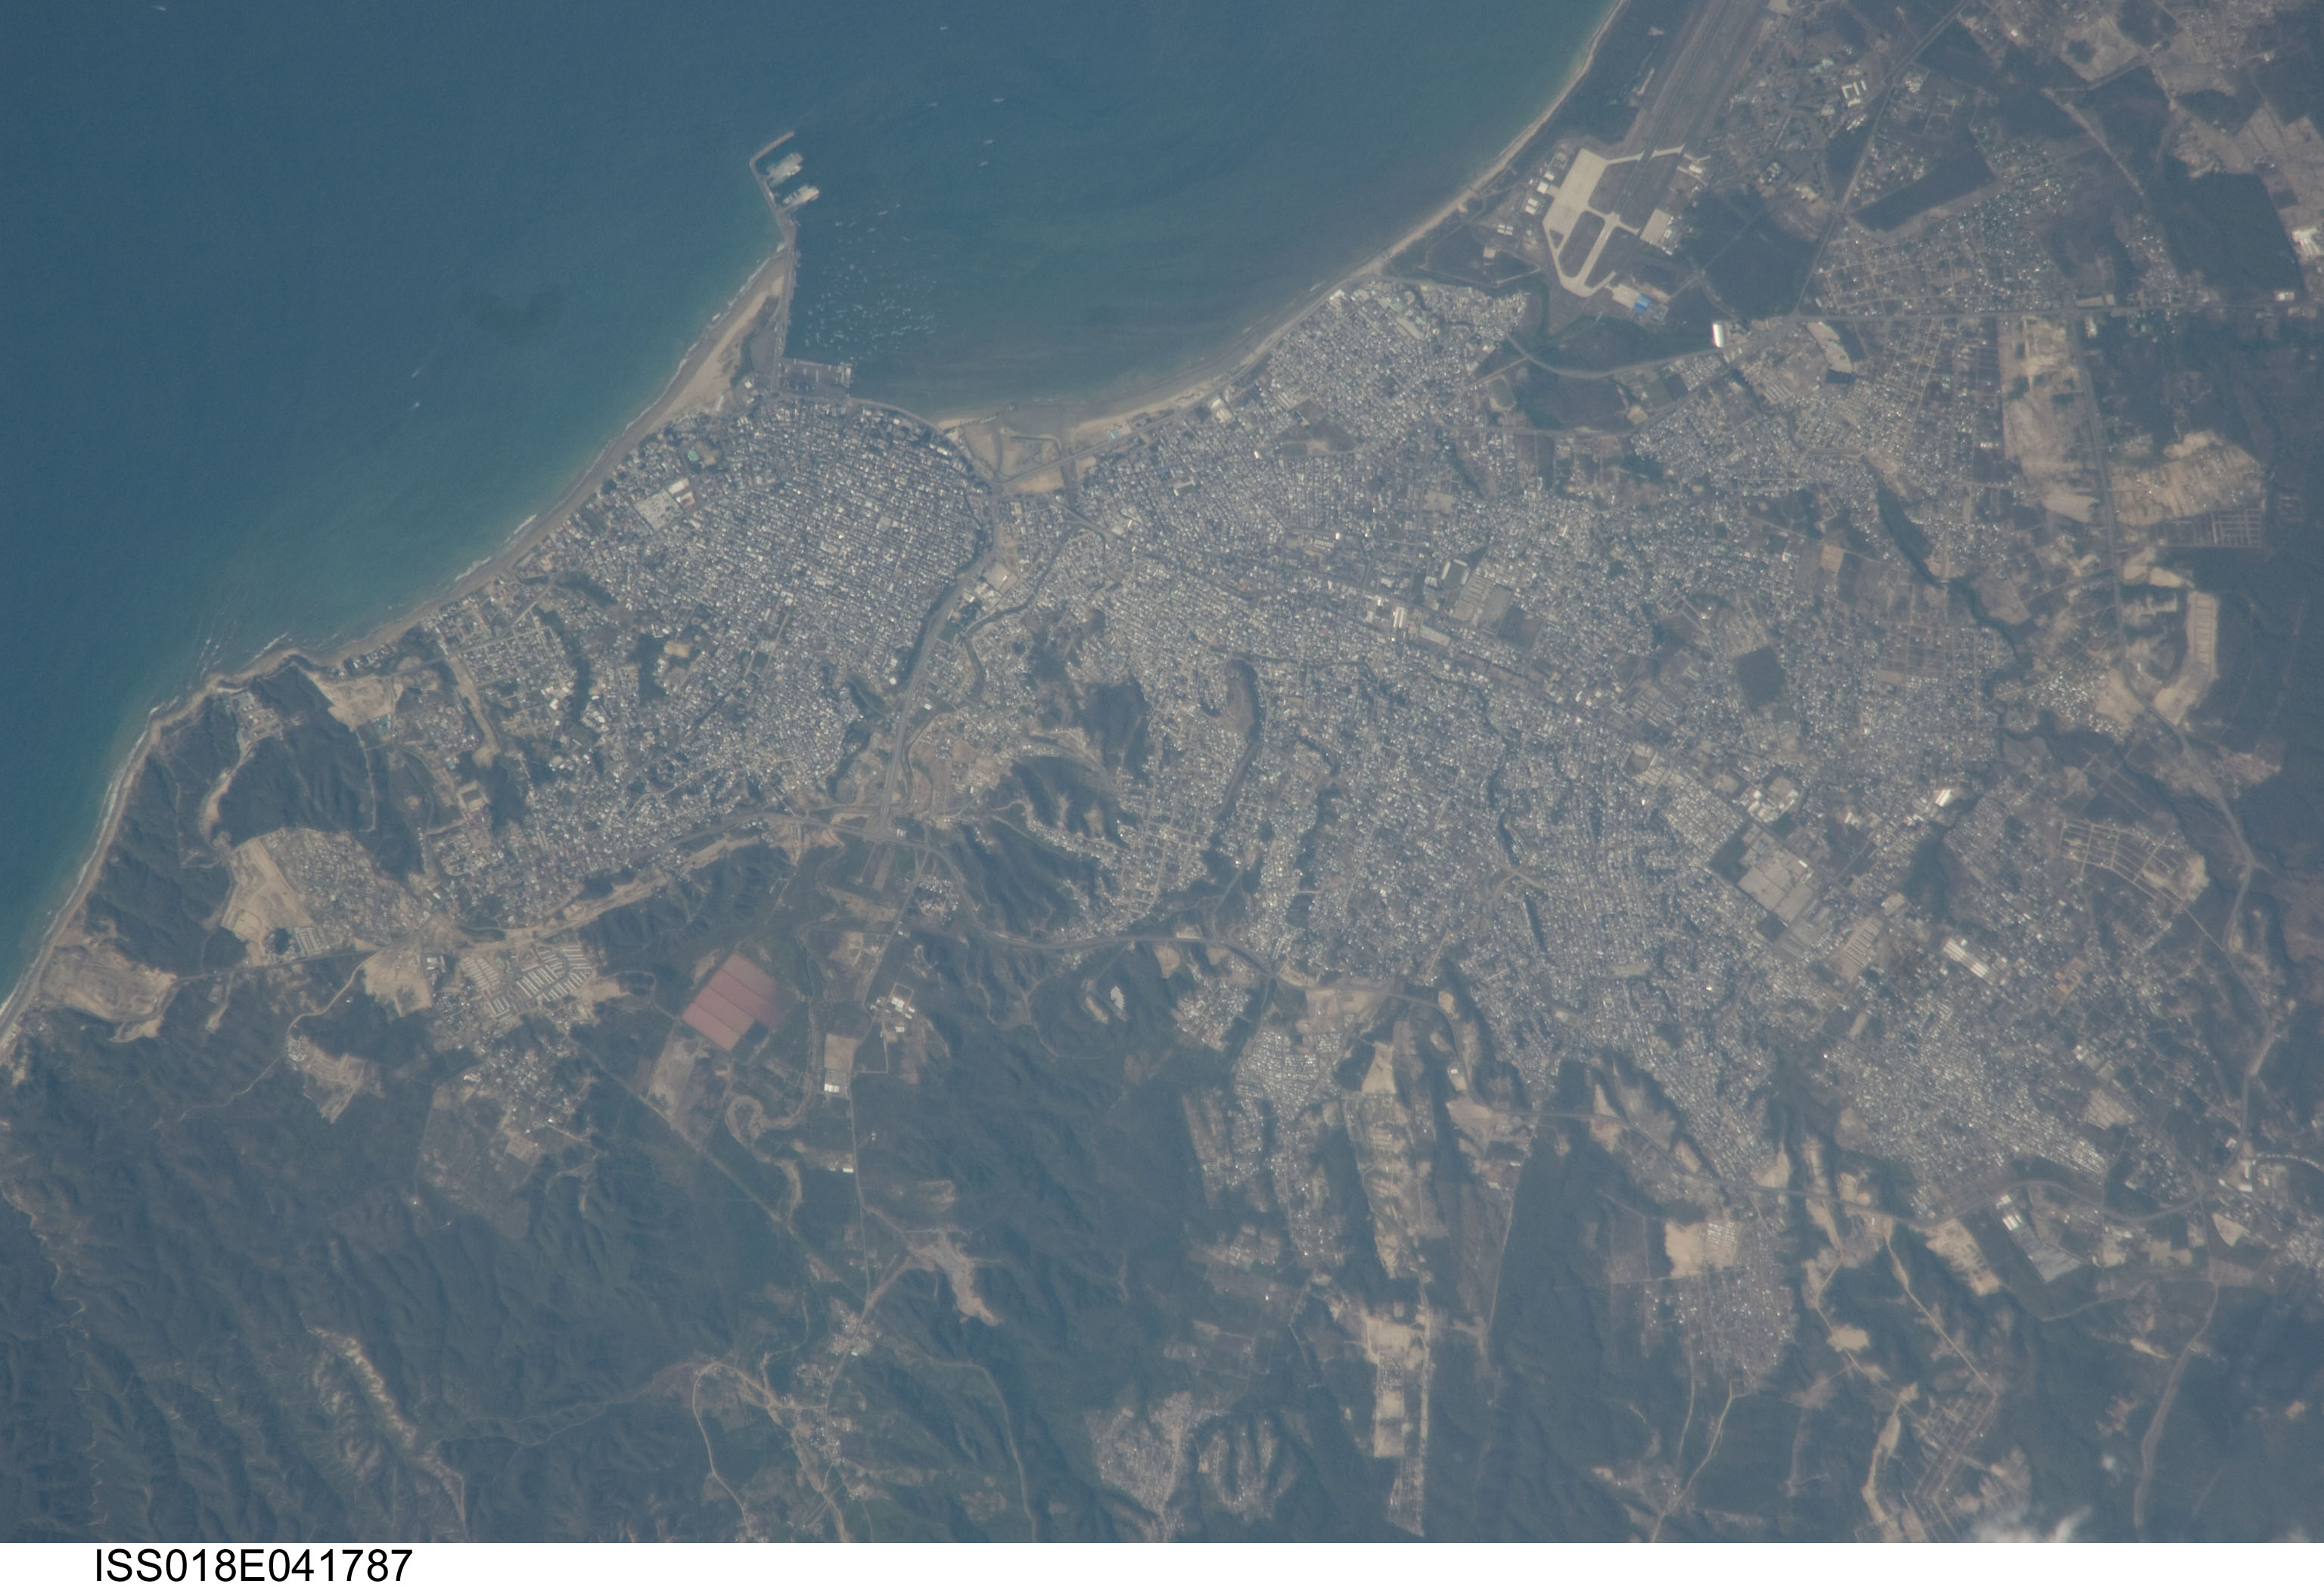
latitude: -1.0
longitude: -80.7
